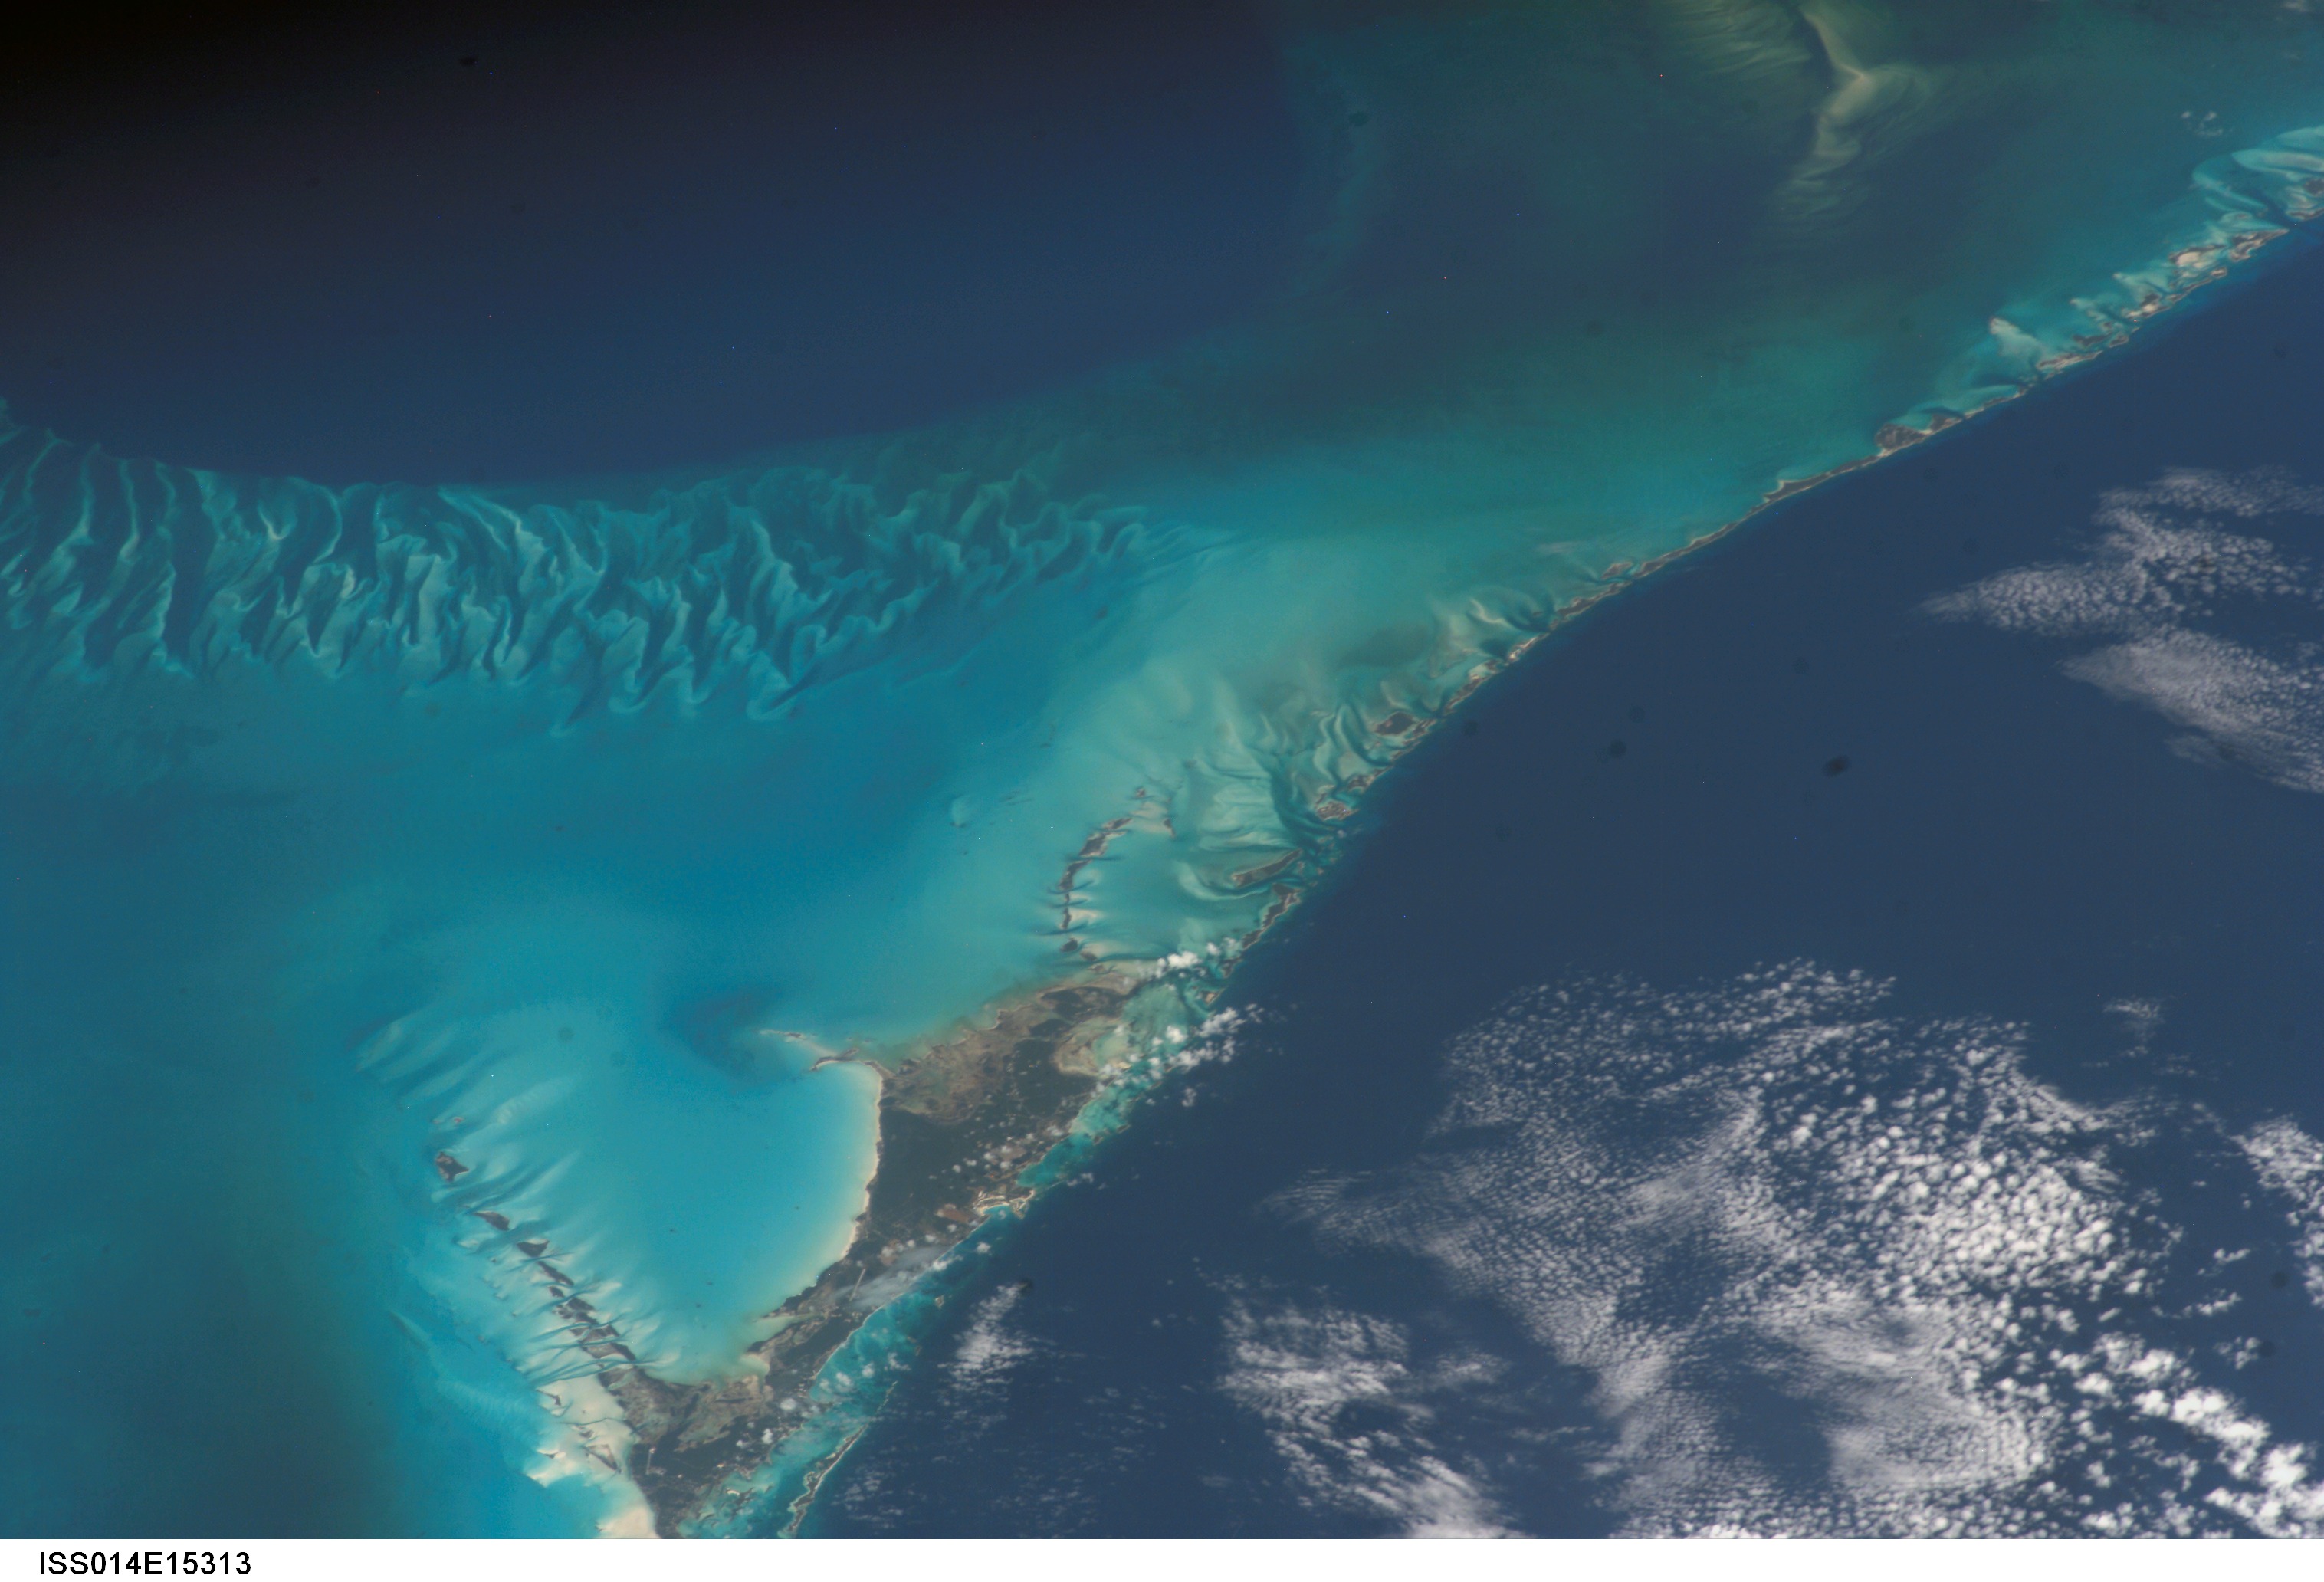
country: BAHAMAS
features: GREAT EXUMA I., BAHAMA BANK
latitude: 23.7
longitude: -76.2
